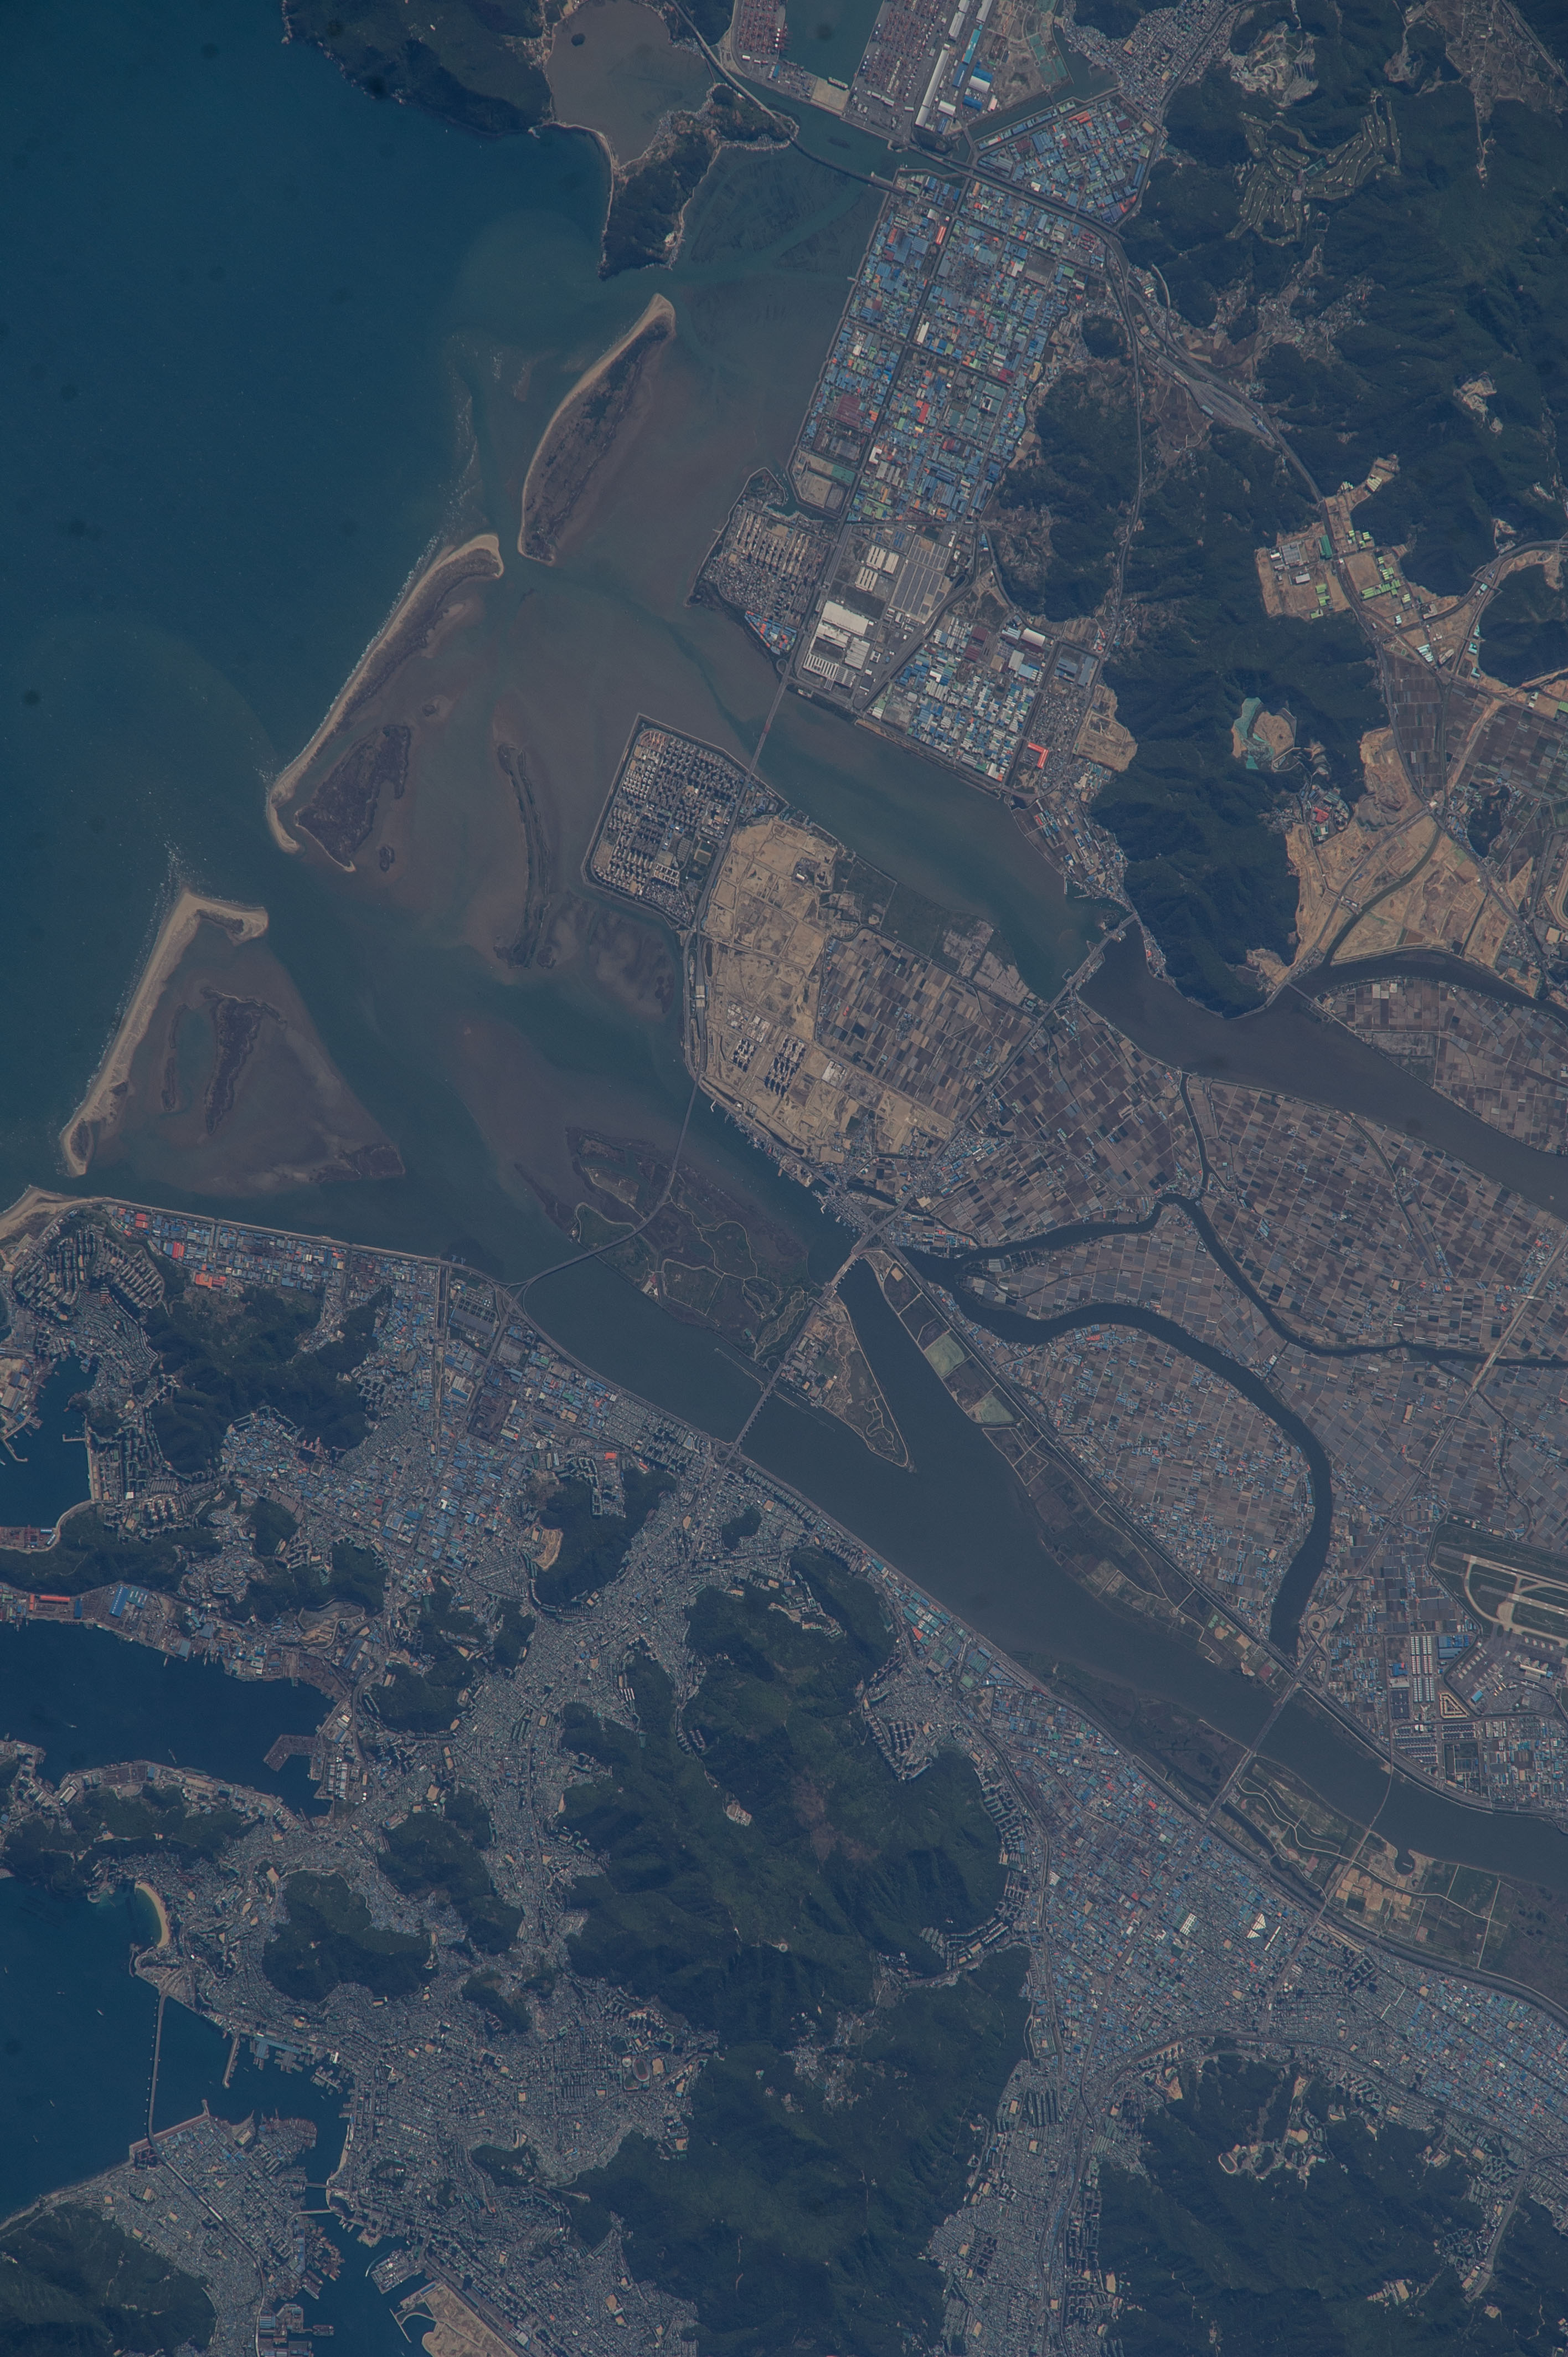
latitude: 35.1
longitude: 128.9
